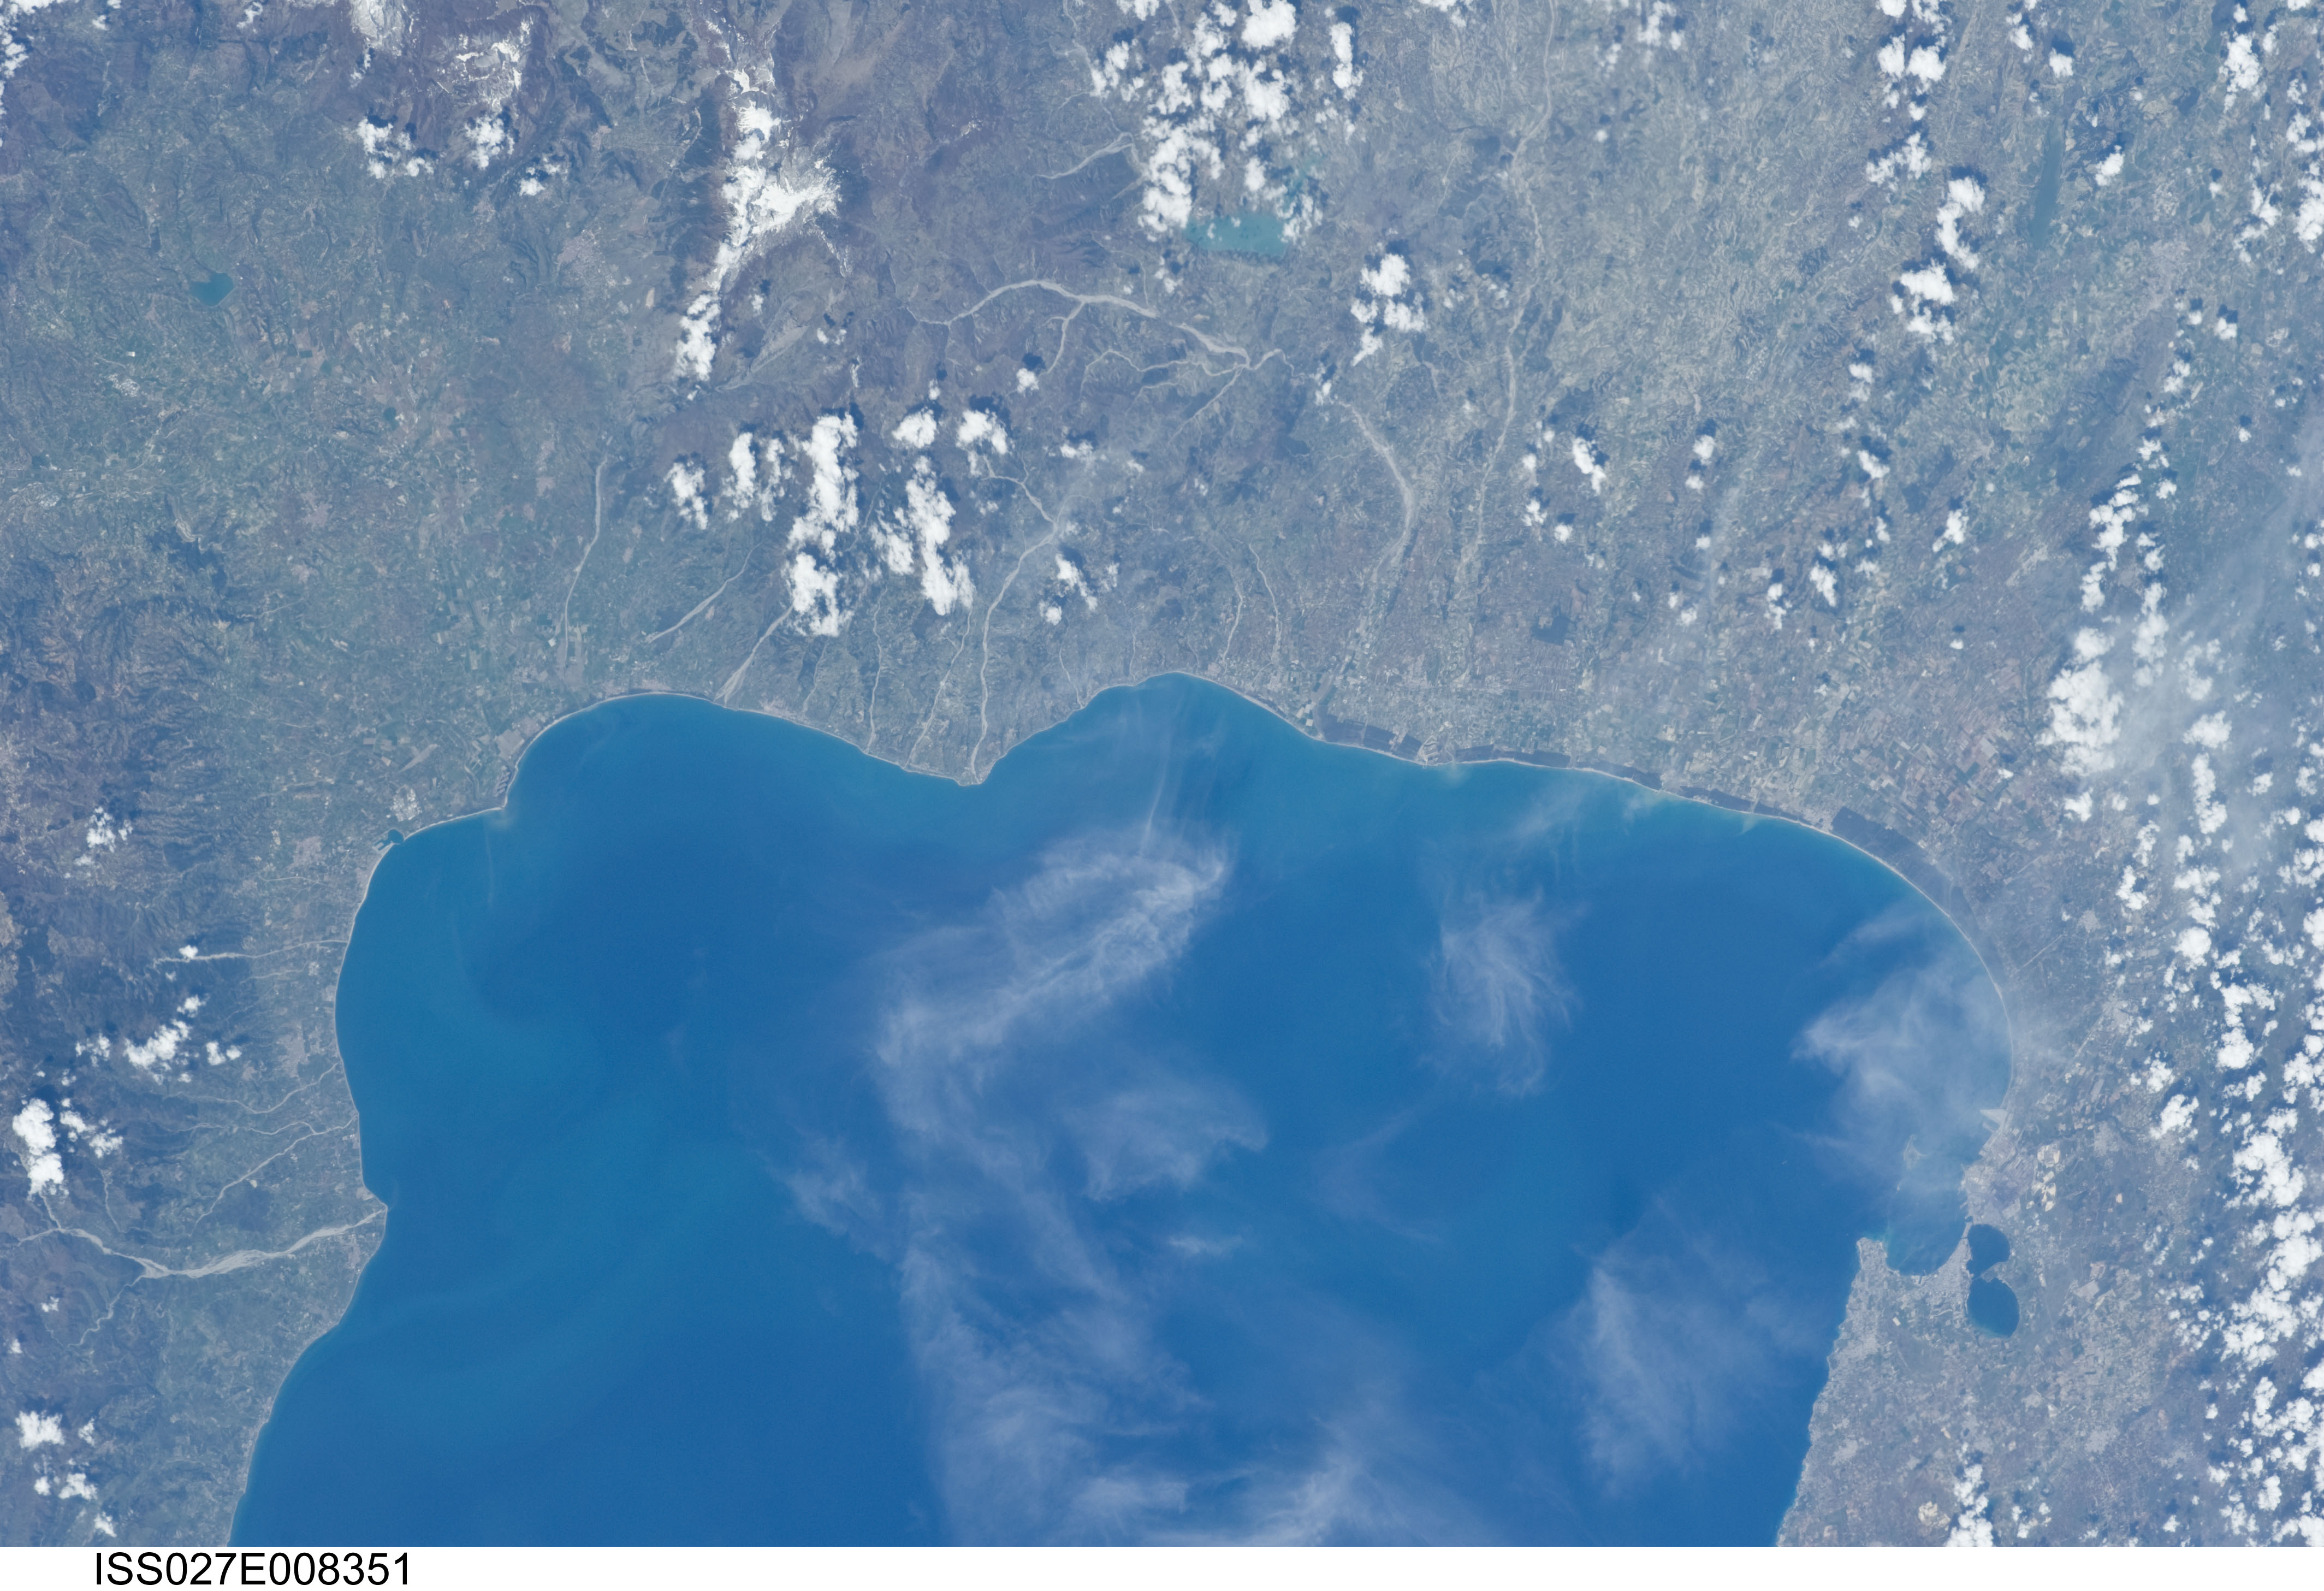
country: ITALY
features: MEDITERRANEAN S.,TARANTO CY.
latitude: 40.0
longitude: 16.7
